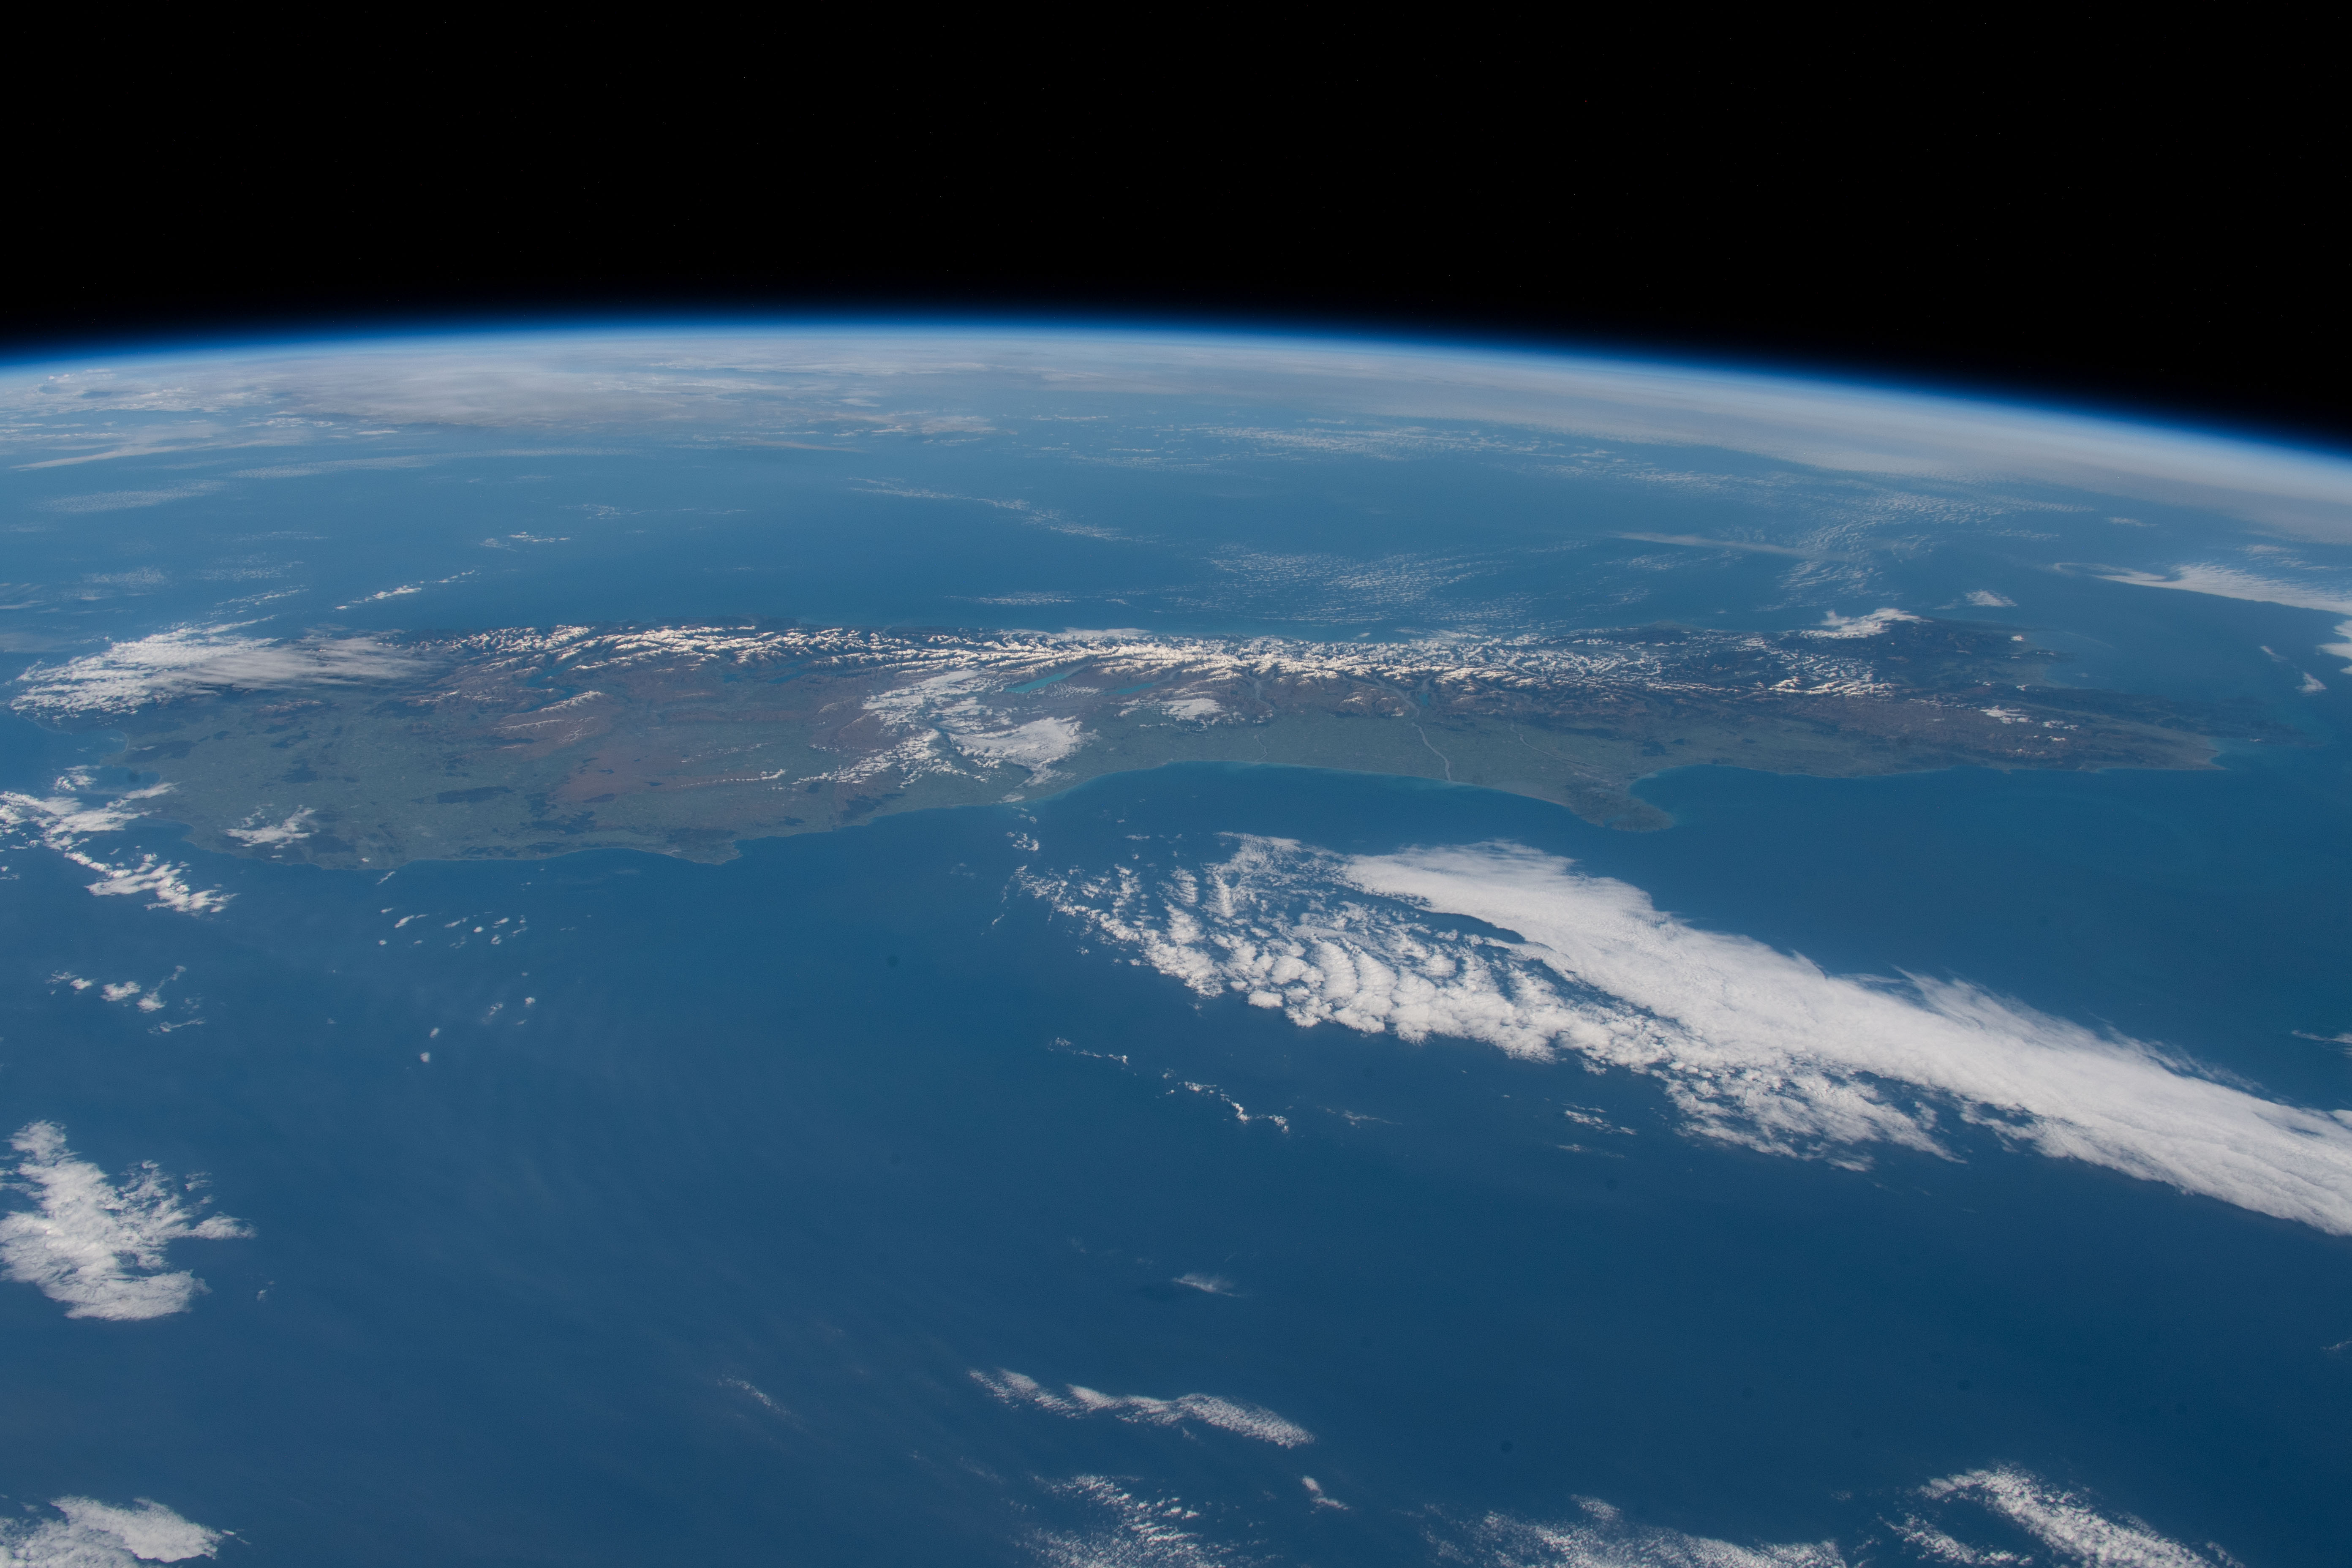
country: NEW ZEALAND-SI
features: NEW ZELAND, SOUTH ISLAND
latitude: -44.5
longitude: 171.5
